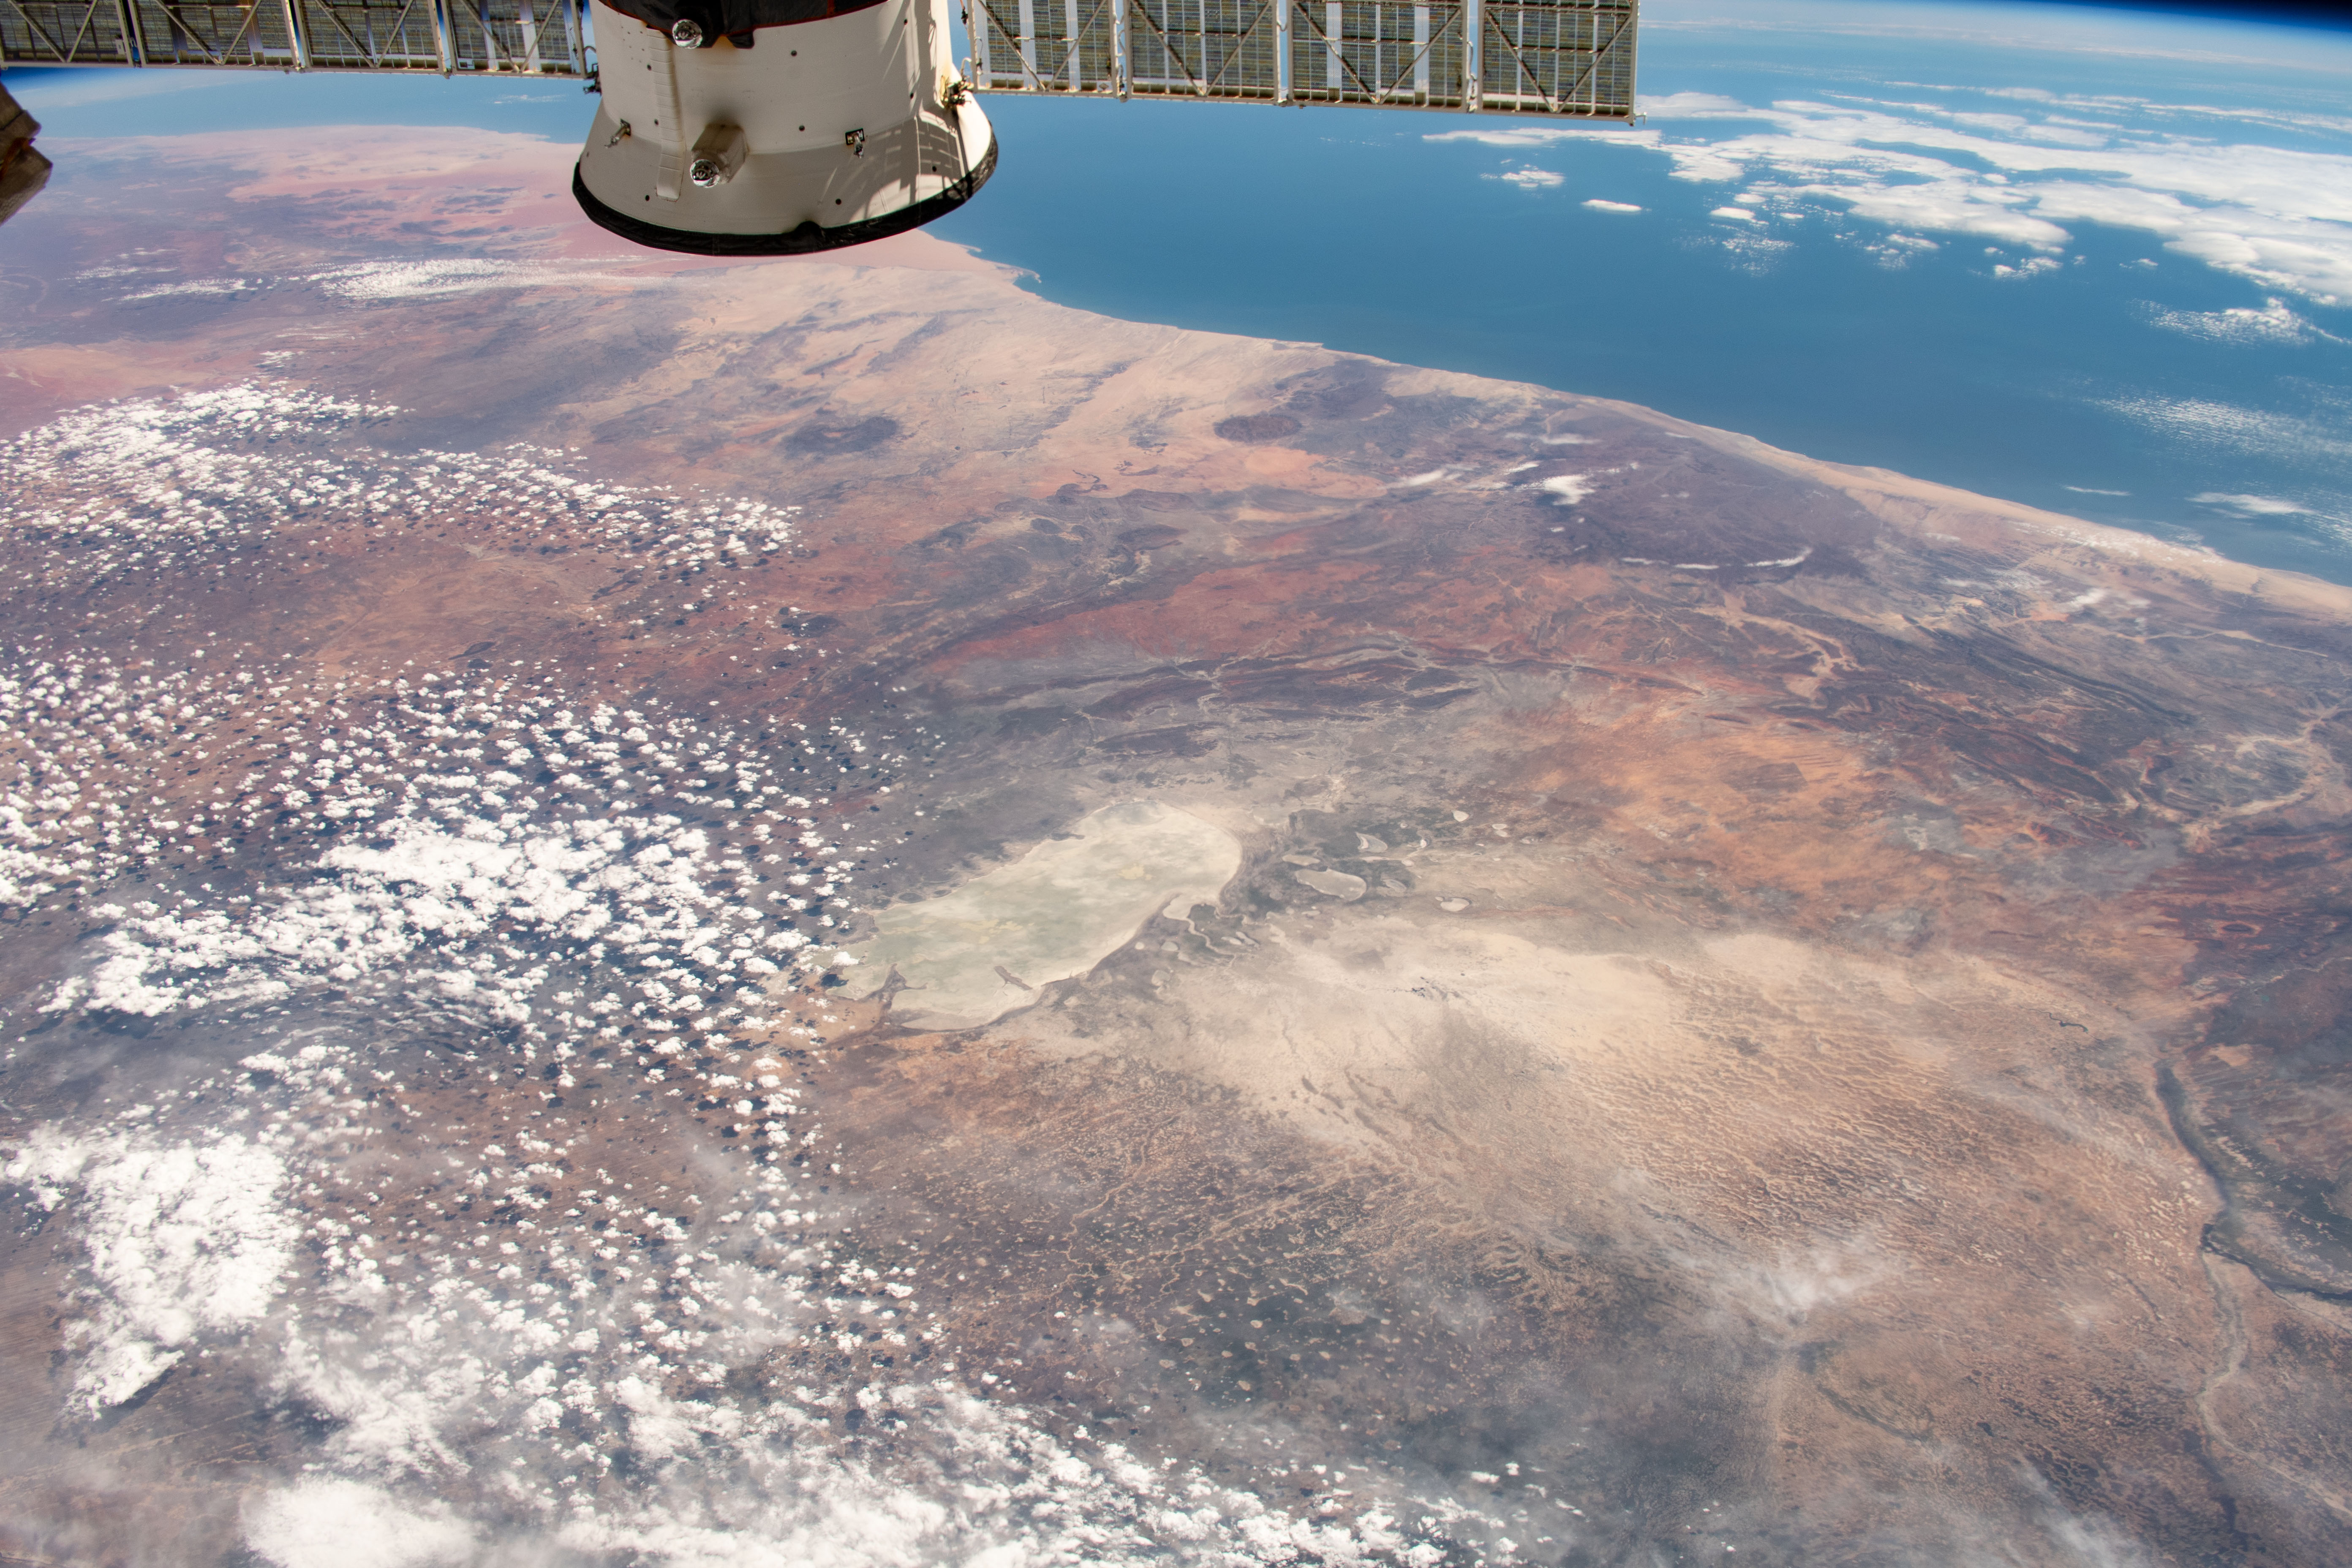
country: NAMIBIA
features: ETHOSA PAN DESERT, ETOSHA NATIONAL PARK, NAMIB DESERT
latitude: -19.0
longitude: 16.0
